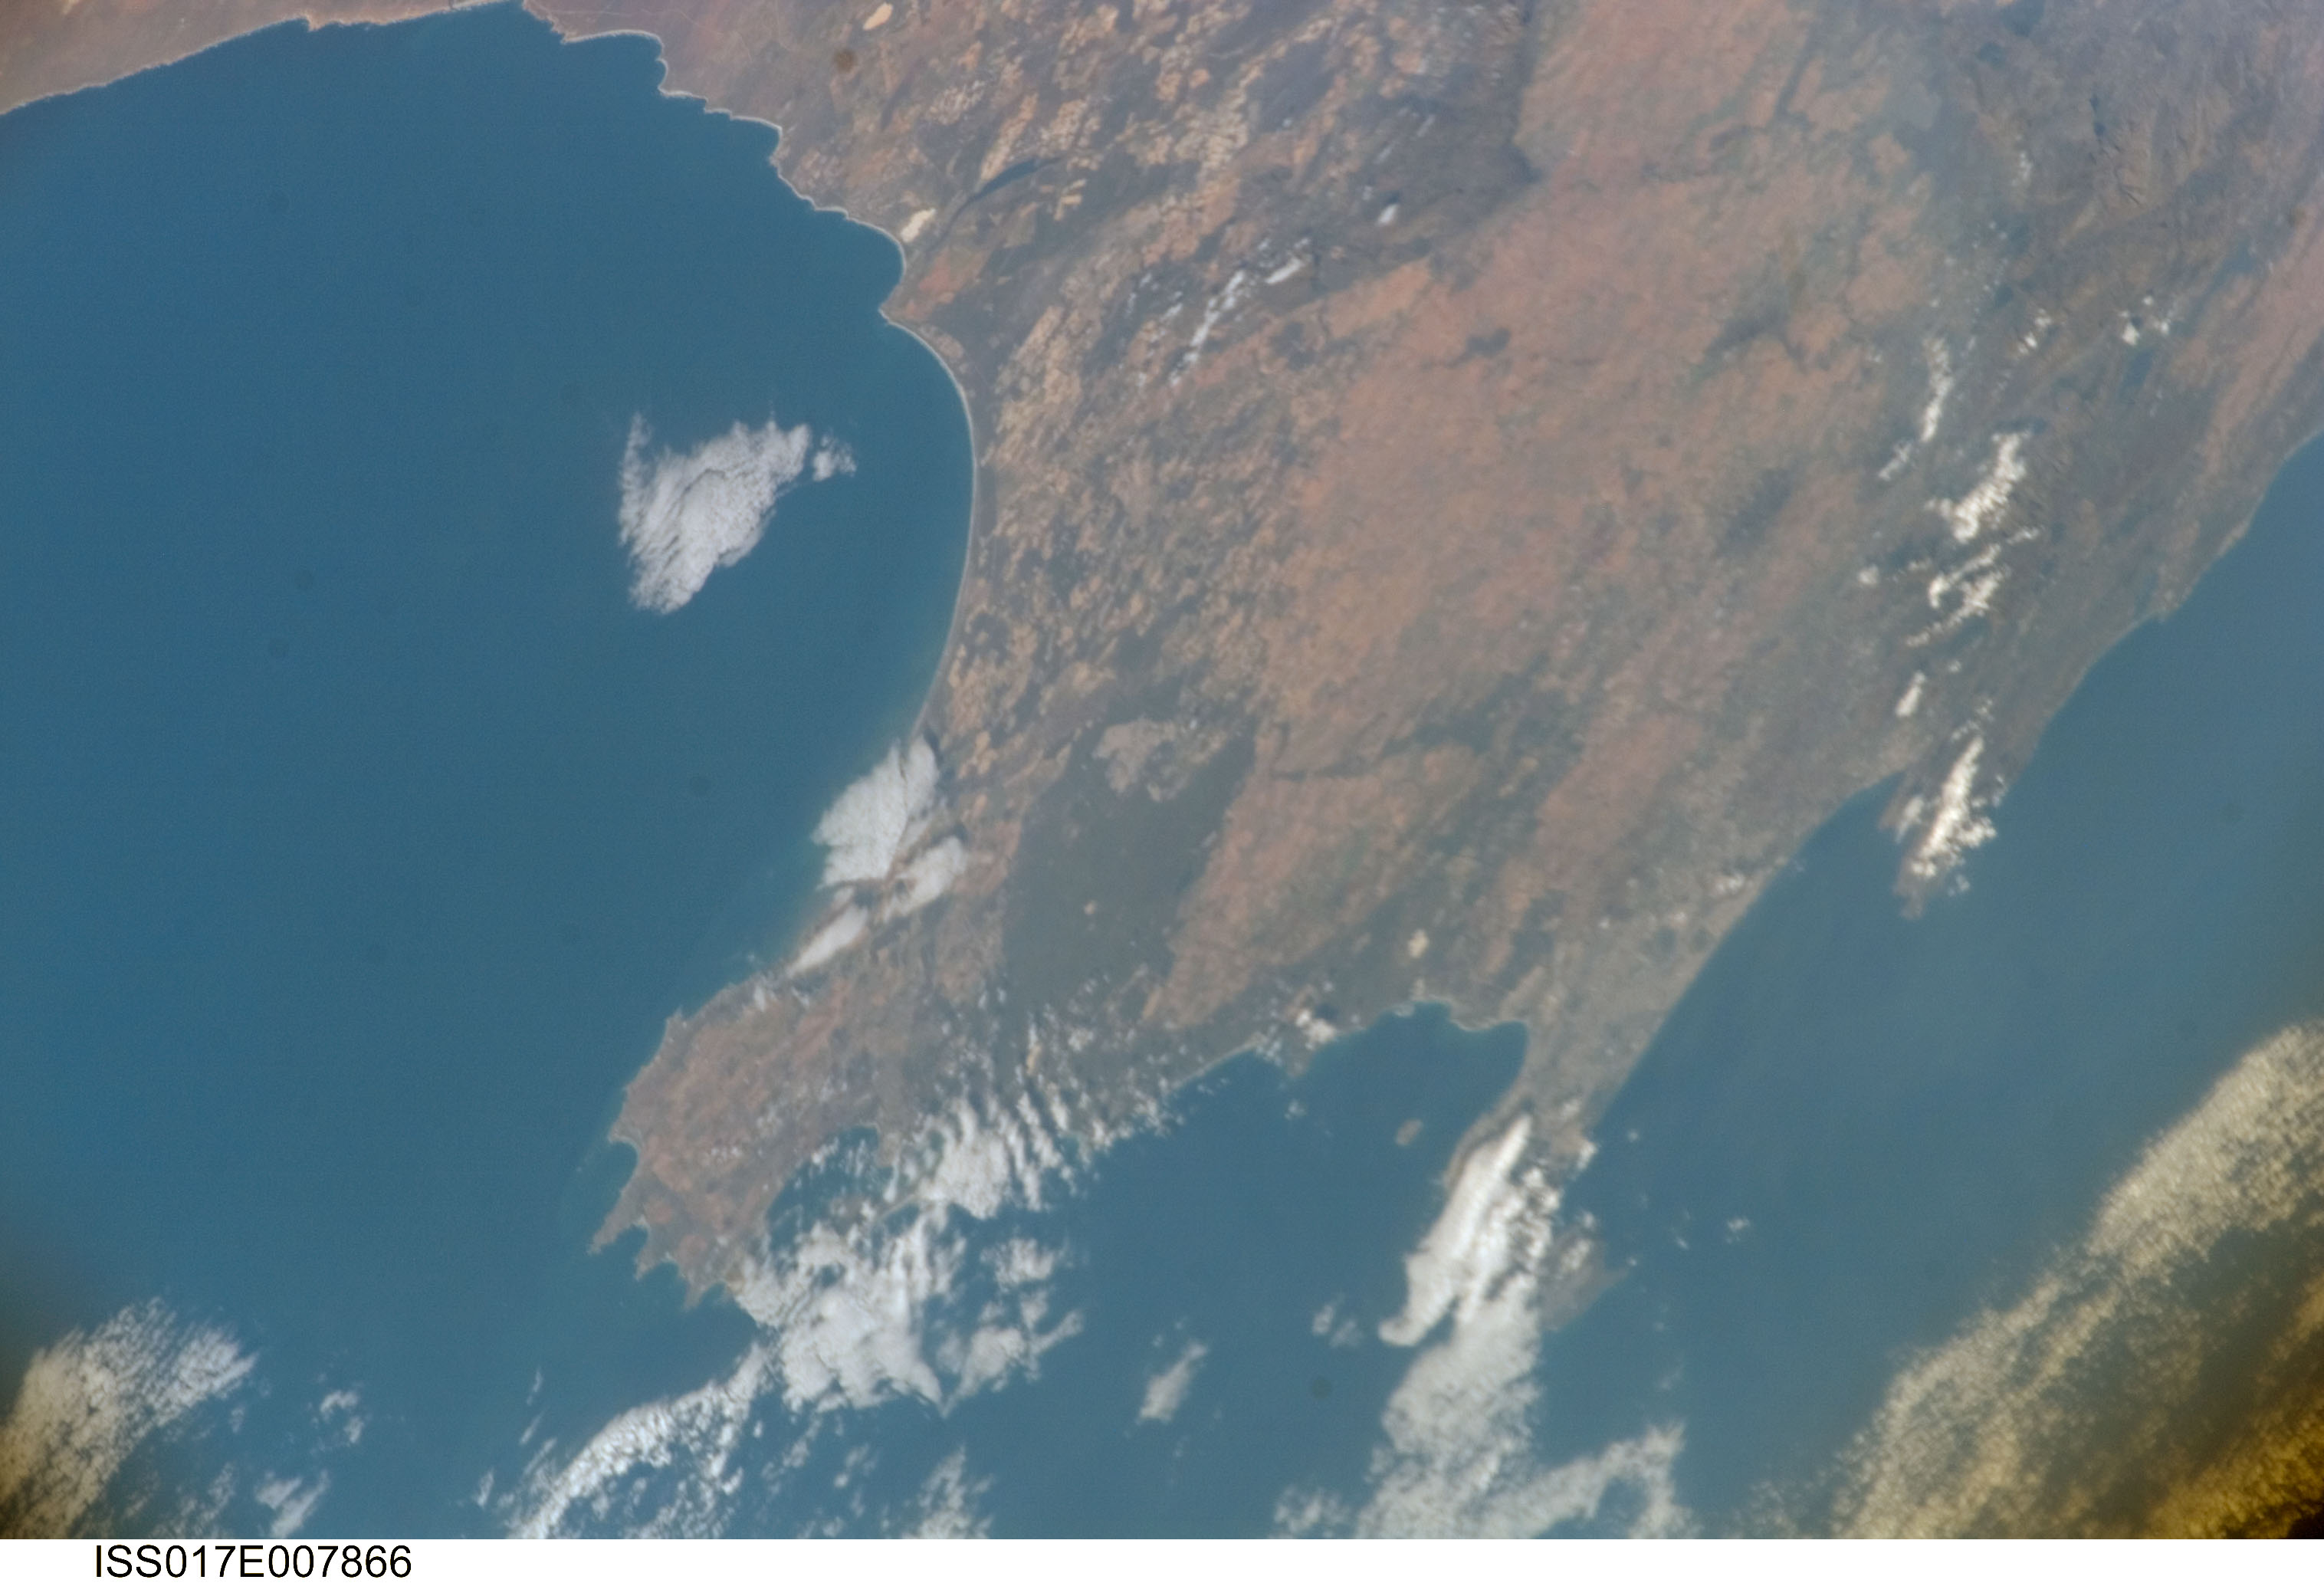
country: REPUBLIC SOUTH AFRICA
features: SALDANHA, CAPE TOWN, ST. HELENA BAY
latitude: -33.1
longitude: 18.3
